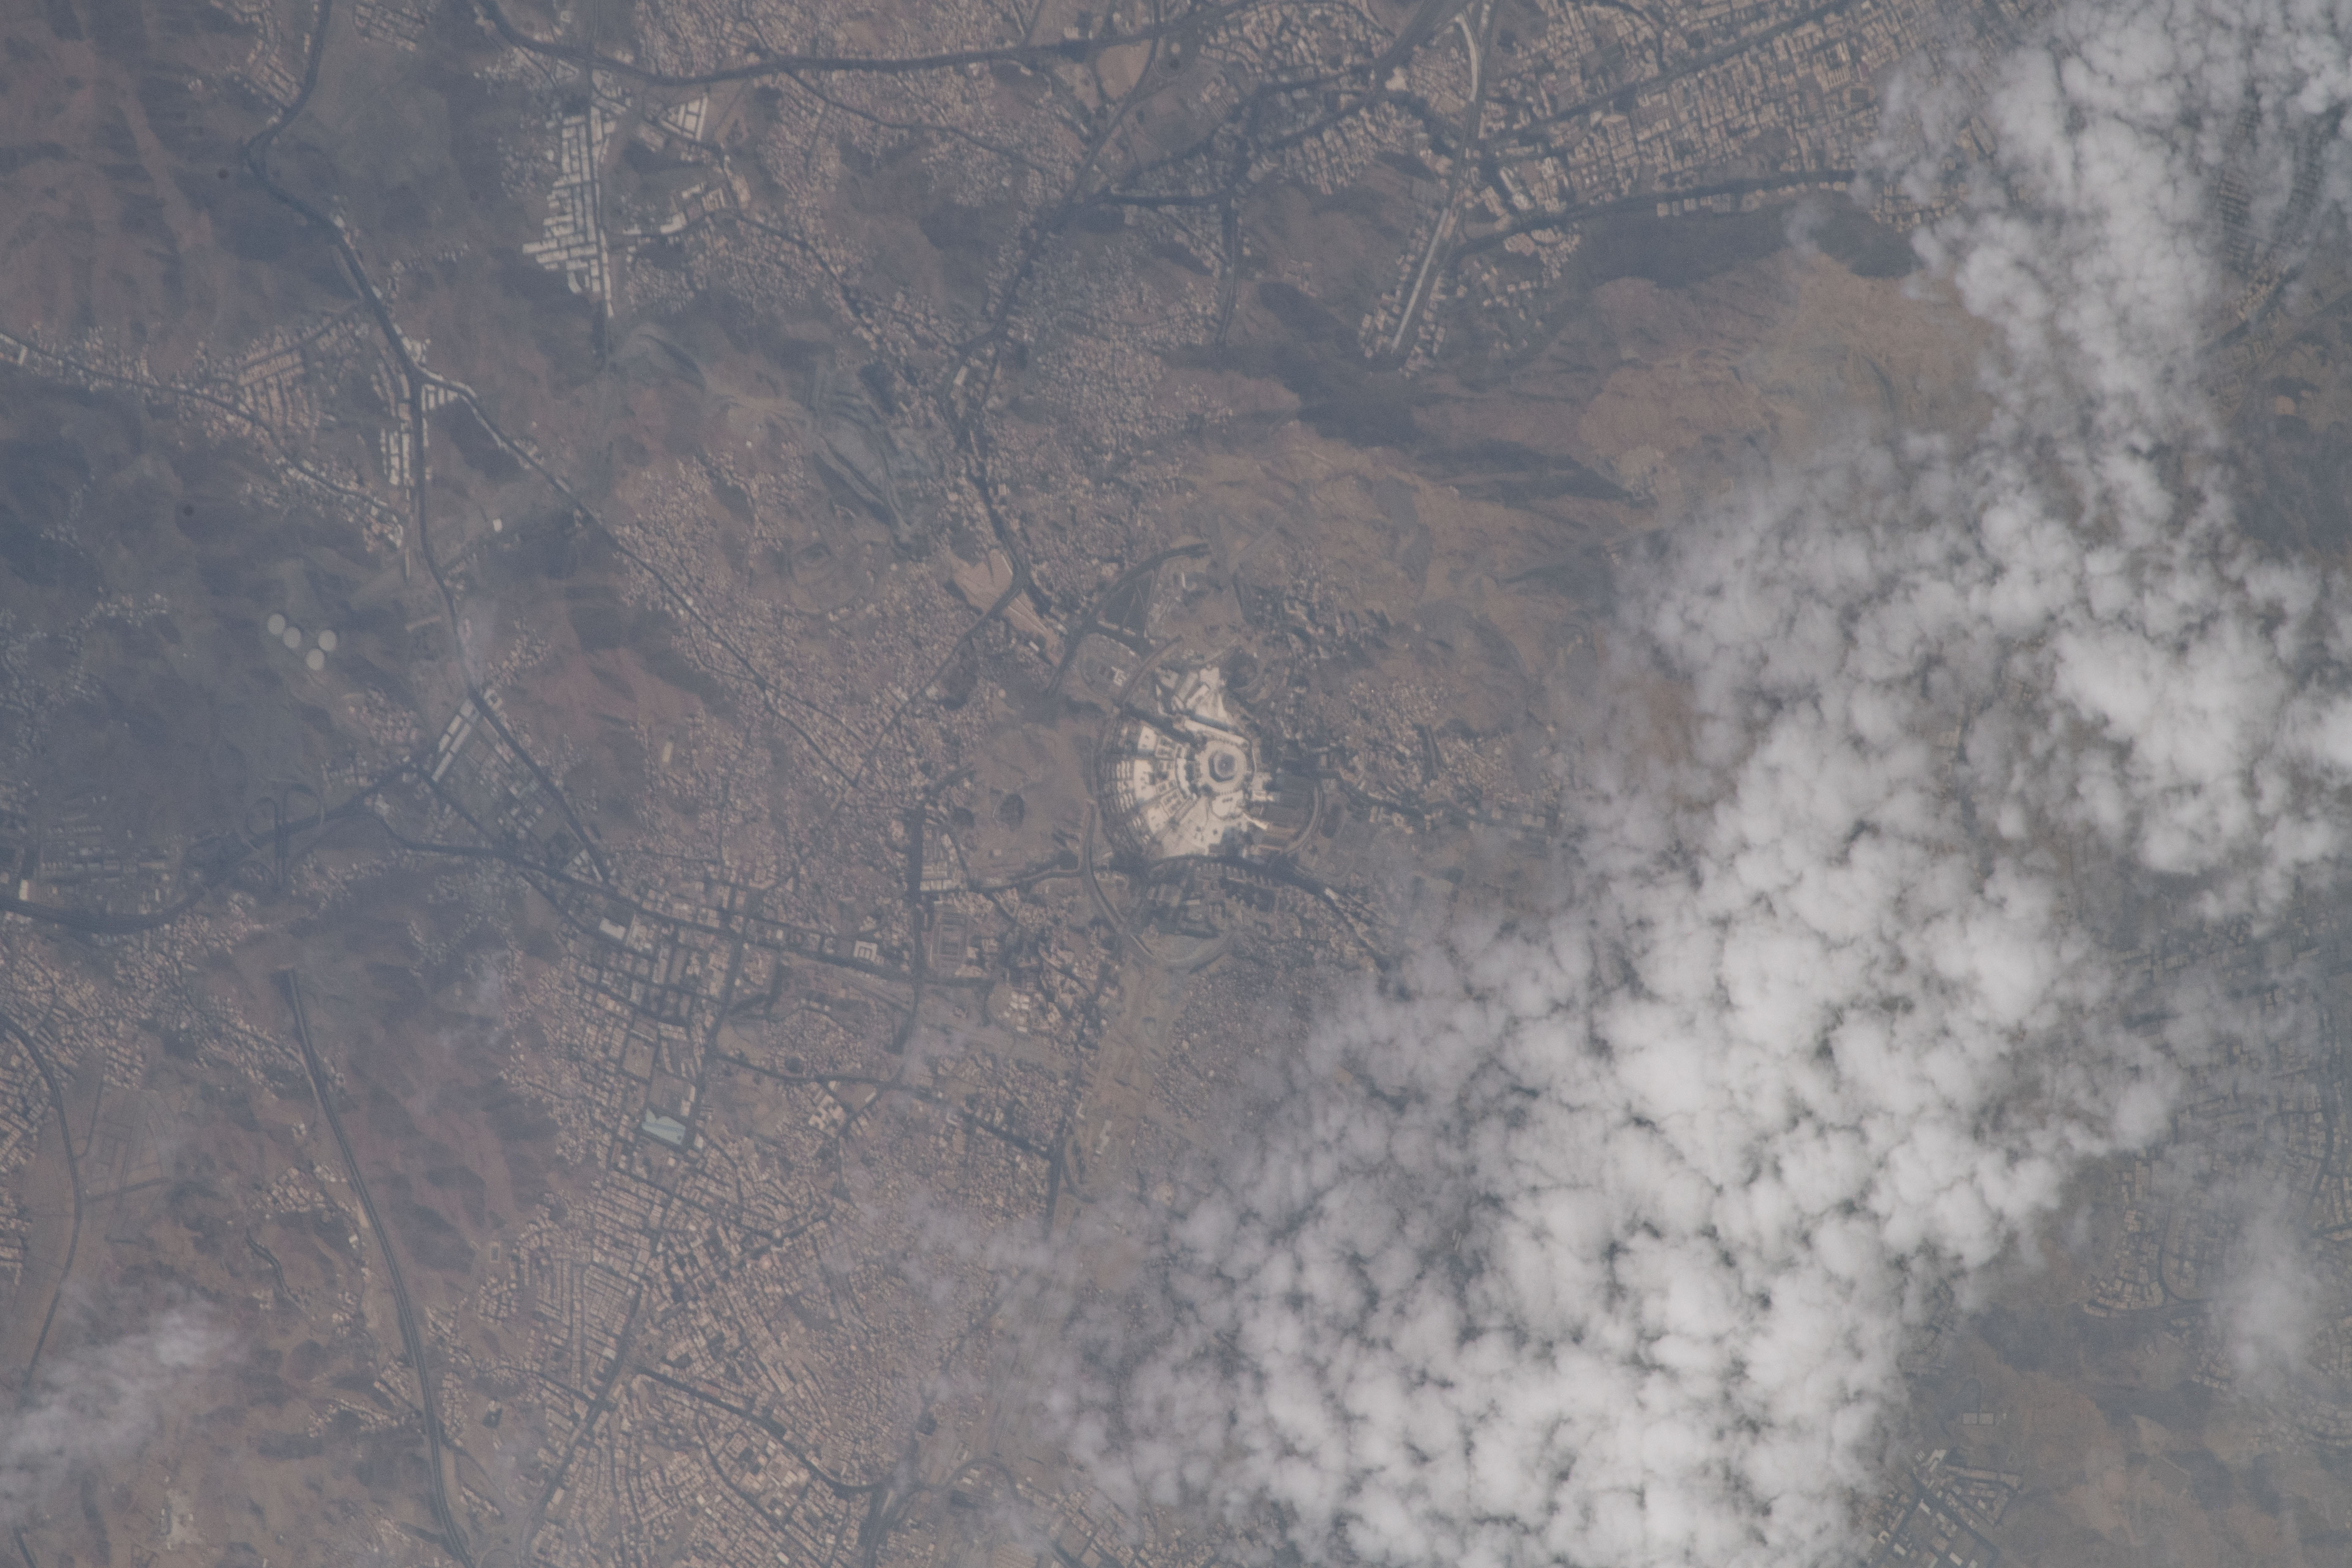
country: SAUDI ARABIA
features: GREAT MOSQUE OF MECCA
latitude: 21.4
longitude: 39.8
